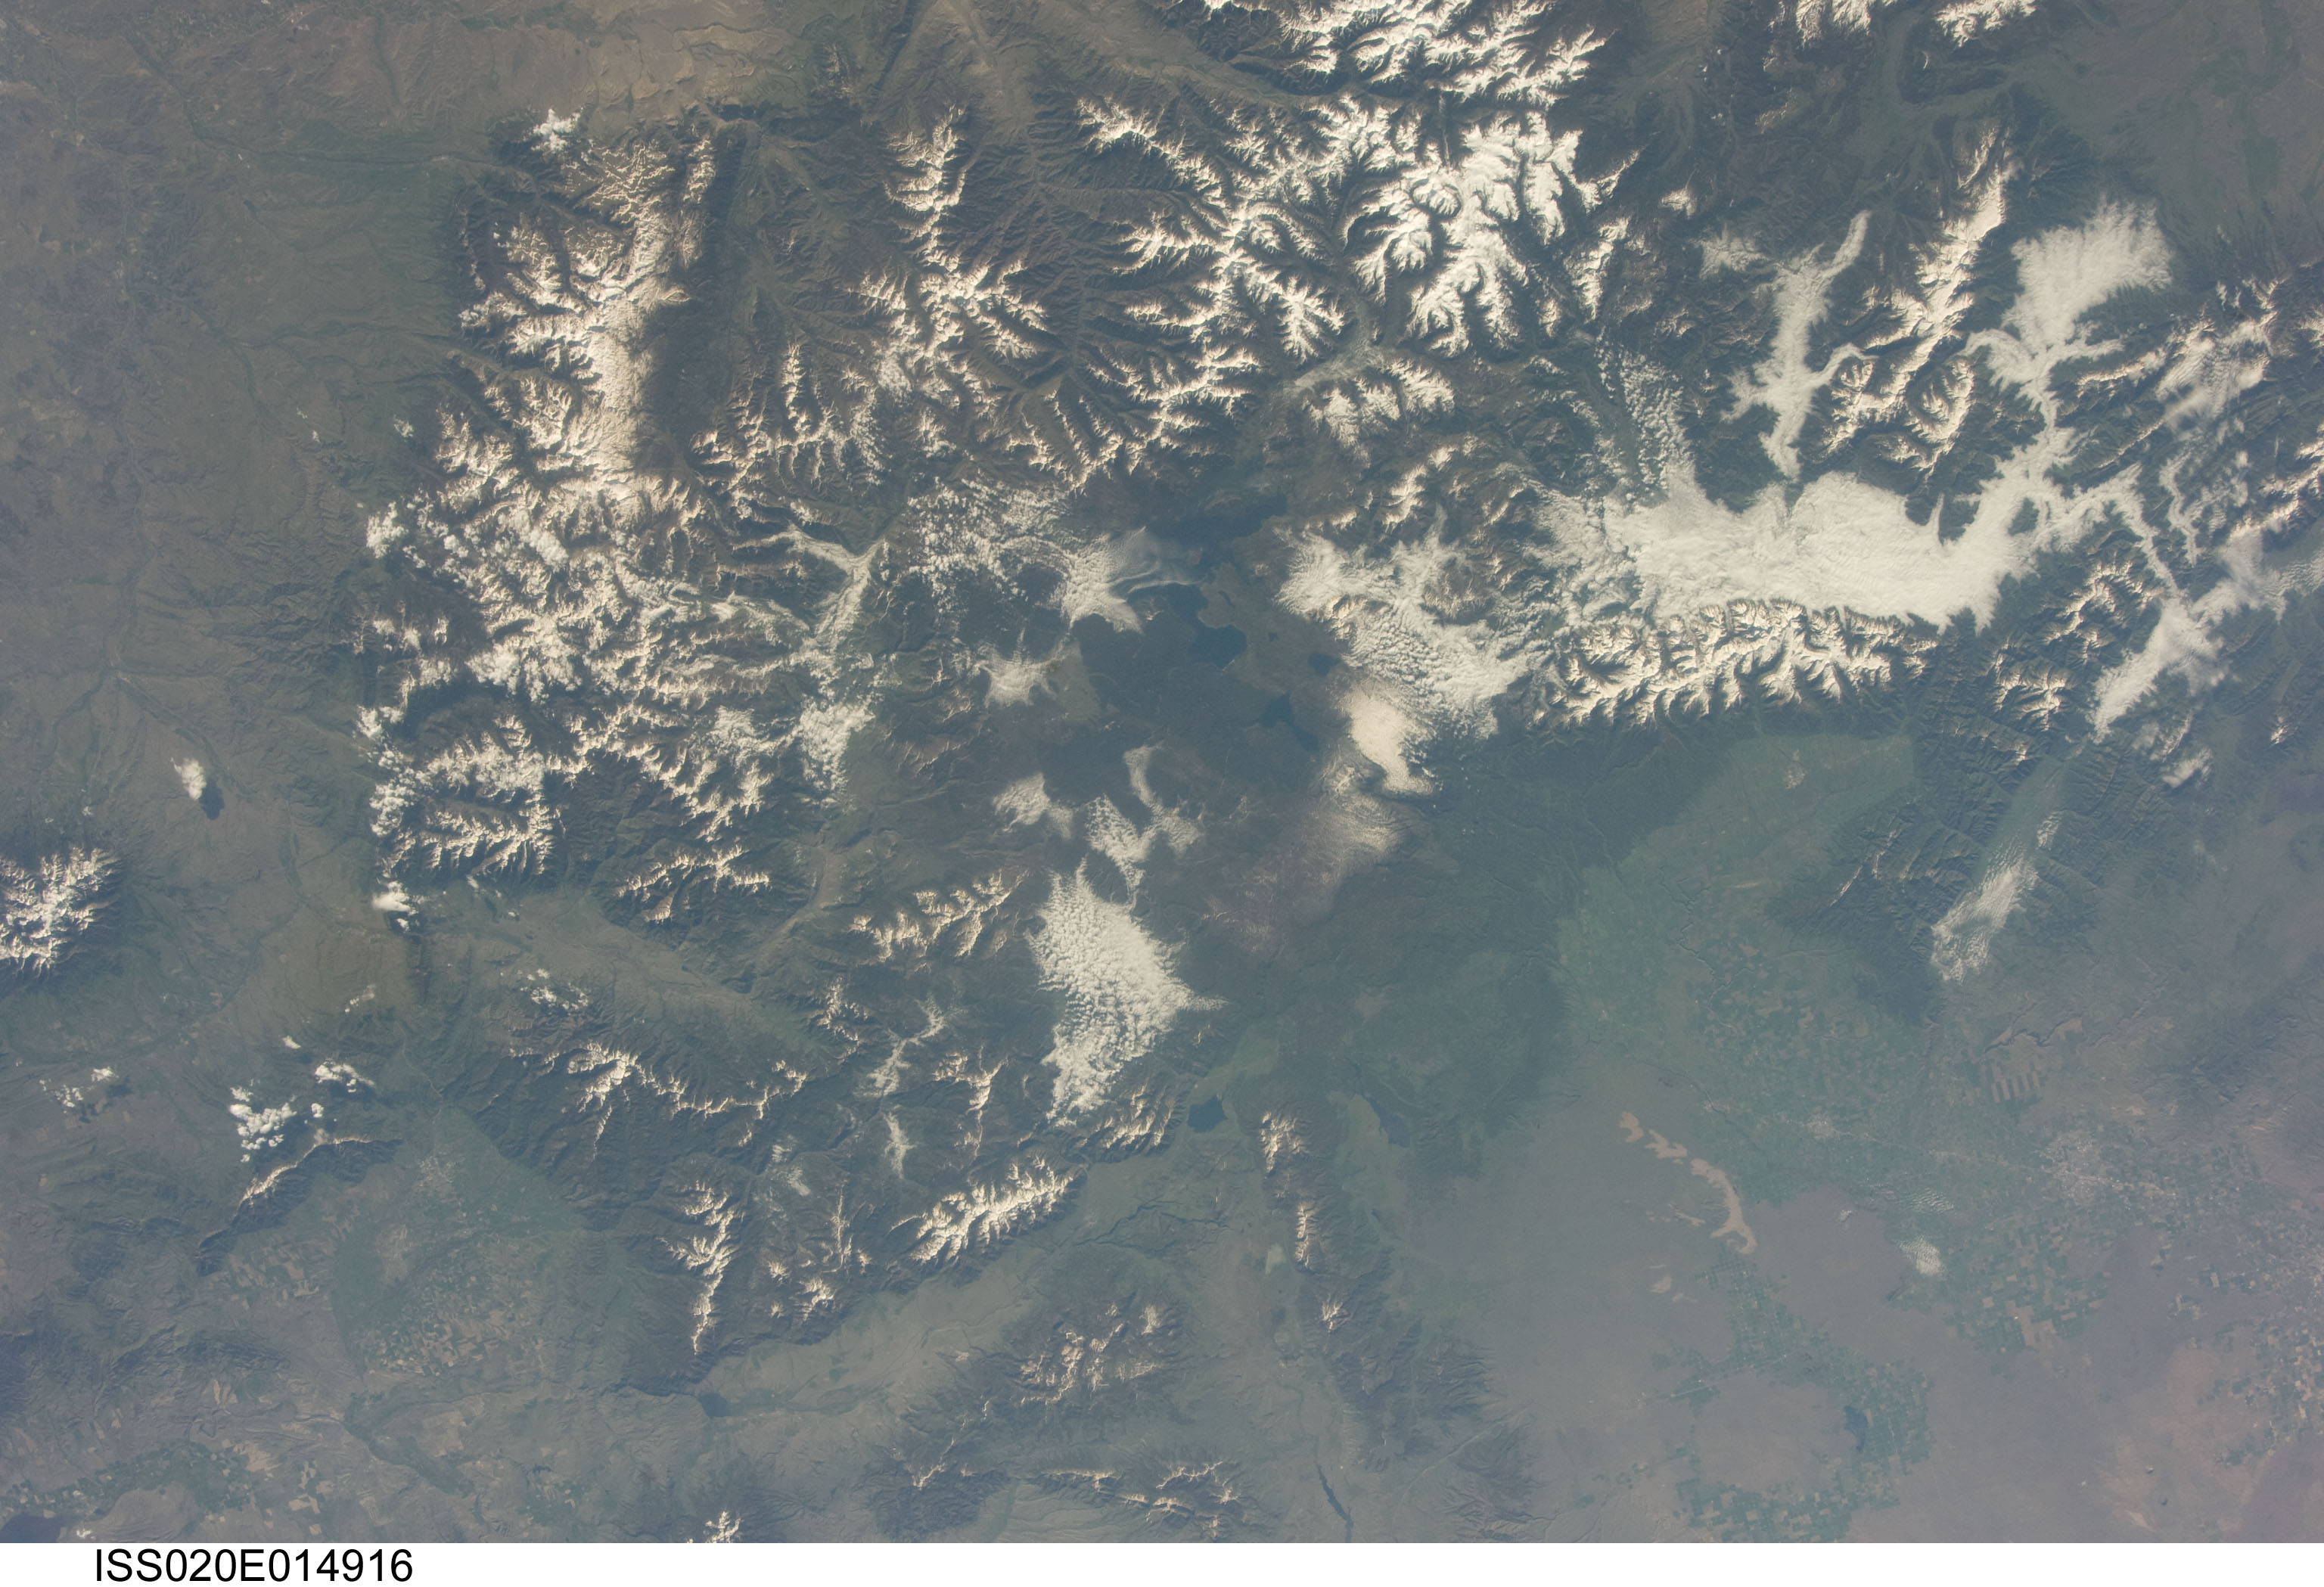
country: USA-WYOMING
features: GRAND TETON NATIONAL PARK,HENRYS LAKE,ENNIS LAKE,DRIGGS ID,YELLOWSTONE NATIONAL PARK,YELLOWSTONE RIVER,SHOSHONE LAKE,CUSTER NATIONAL FOREST,YELLOWSTONE LAKE
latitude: 44.5
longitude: -111.0
